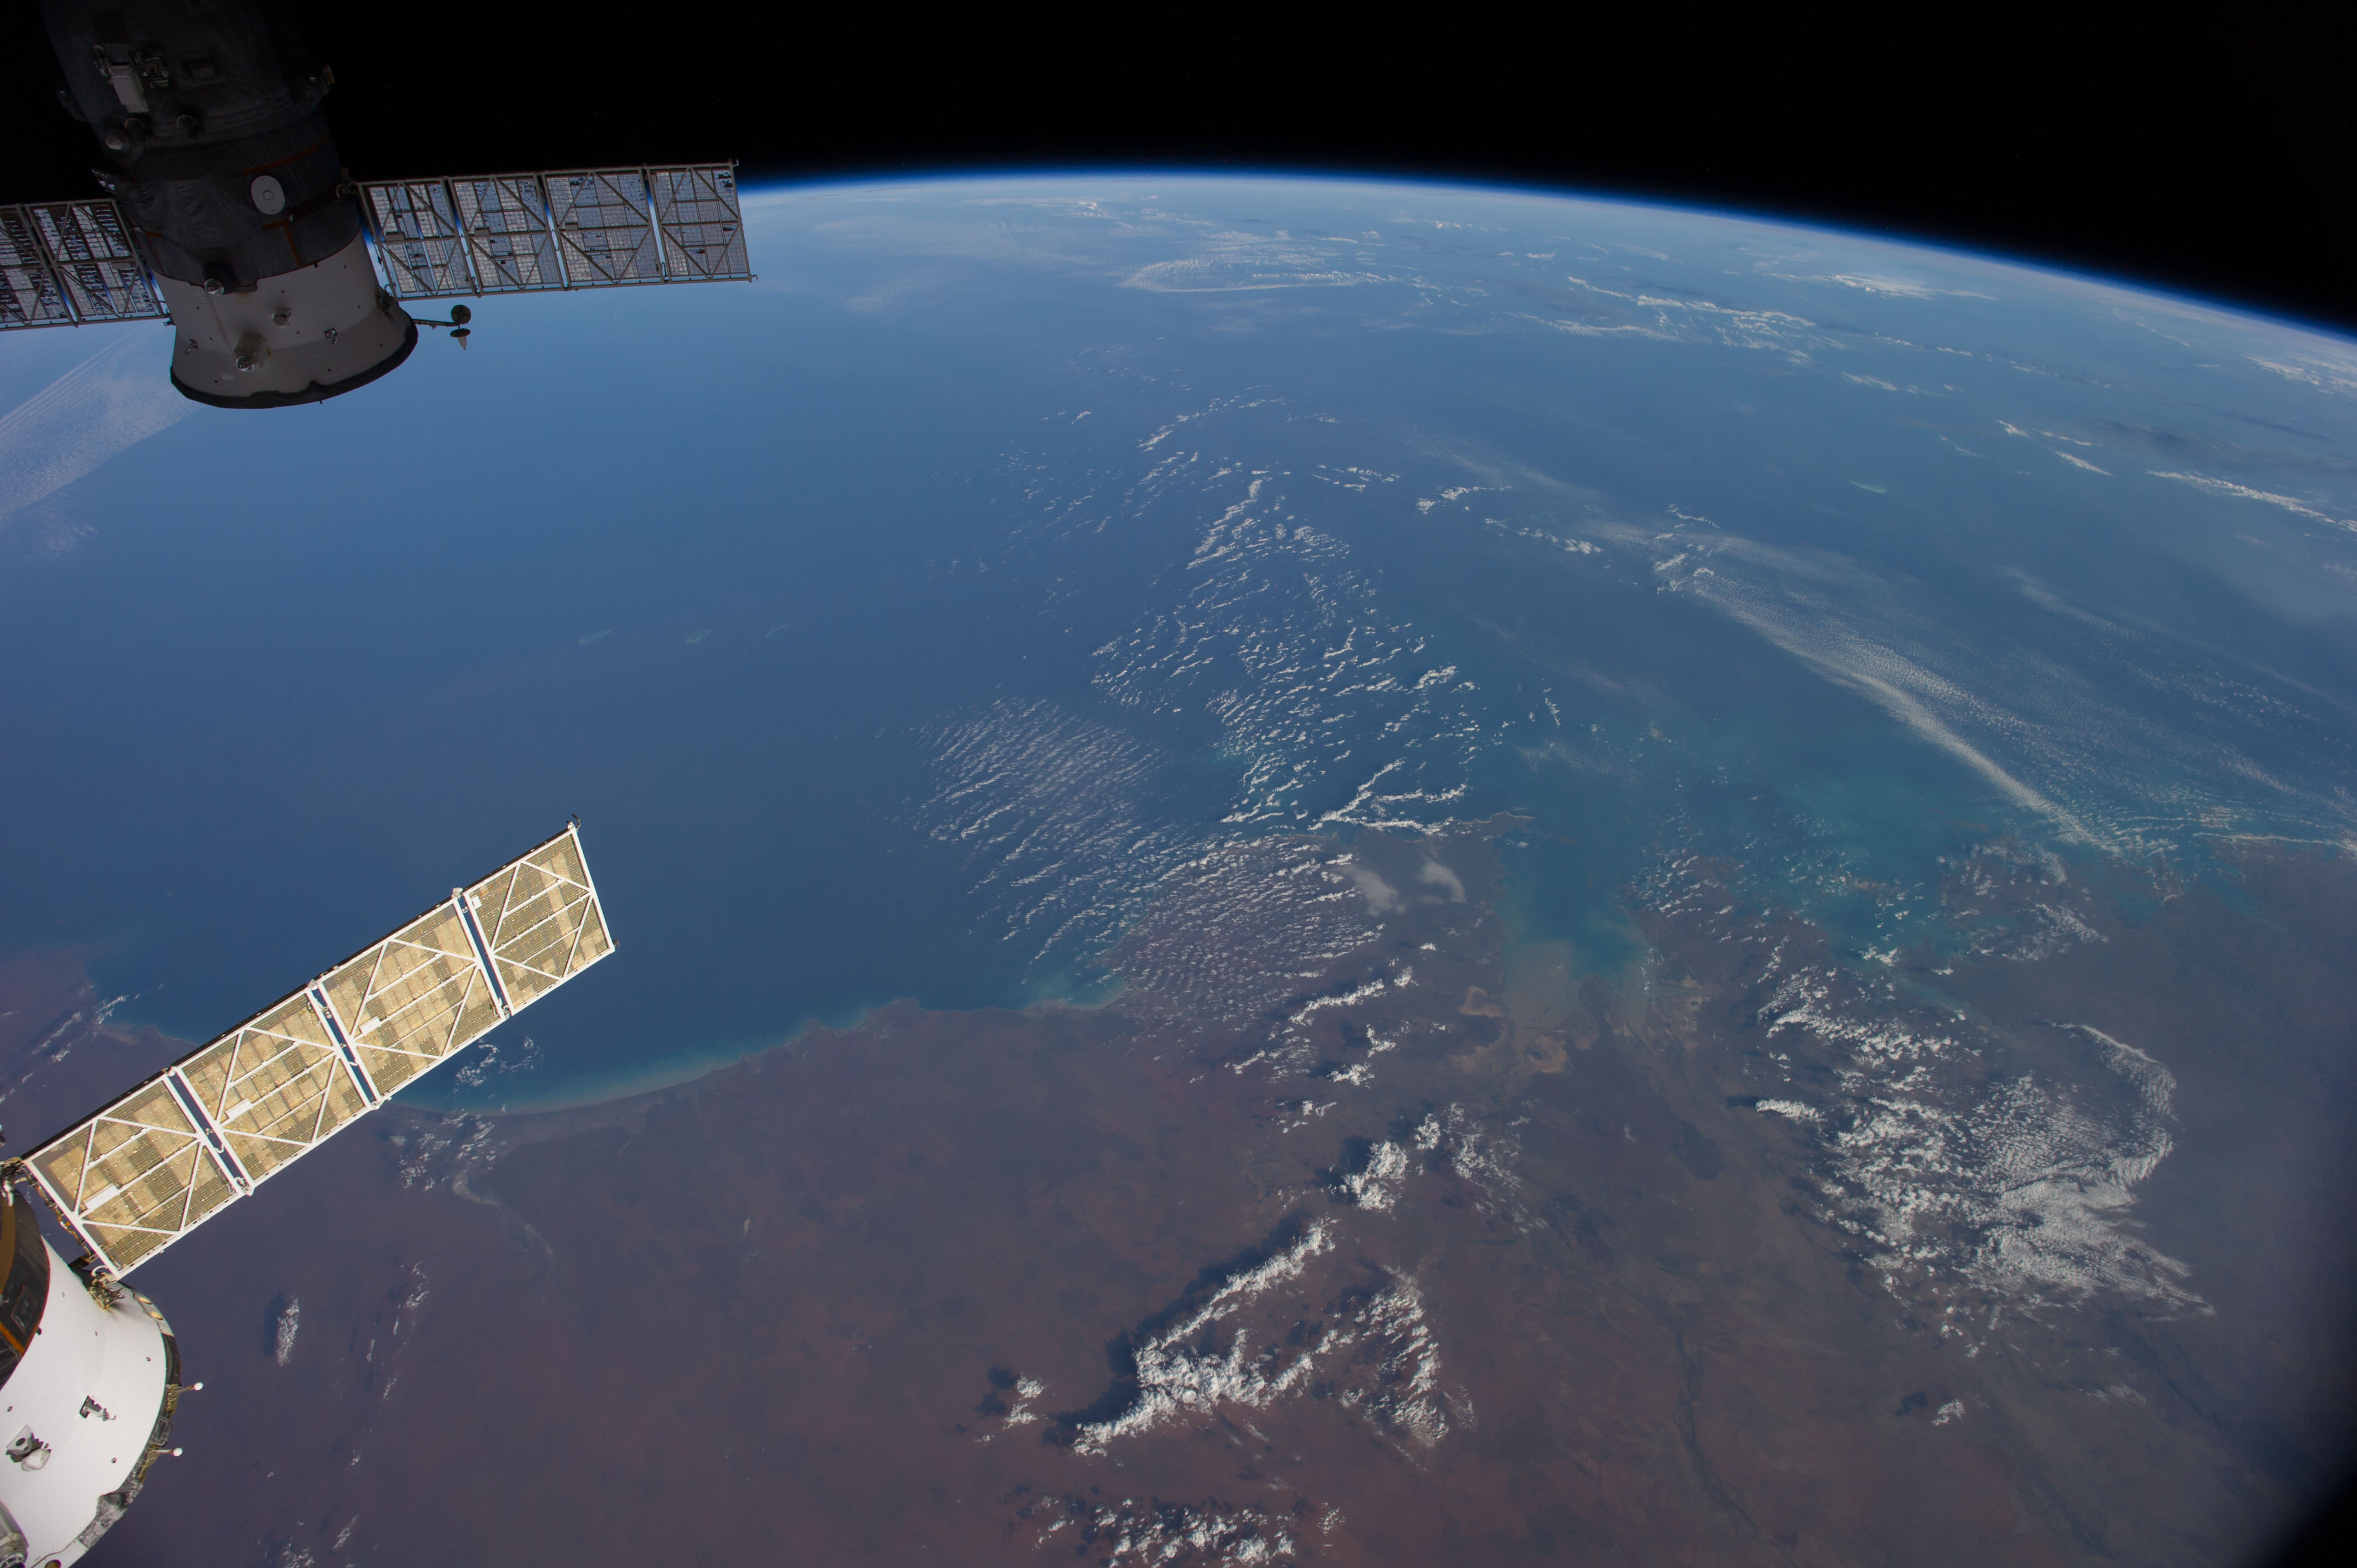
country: AUSTRALIA-WA
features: INDIAN O., KING SOUND, FITZROY R., ATMOSPHERIC LIMB
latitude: -17.5
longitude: 122.0
